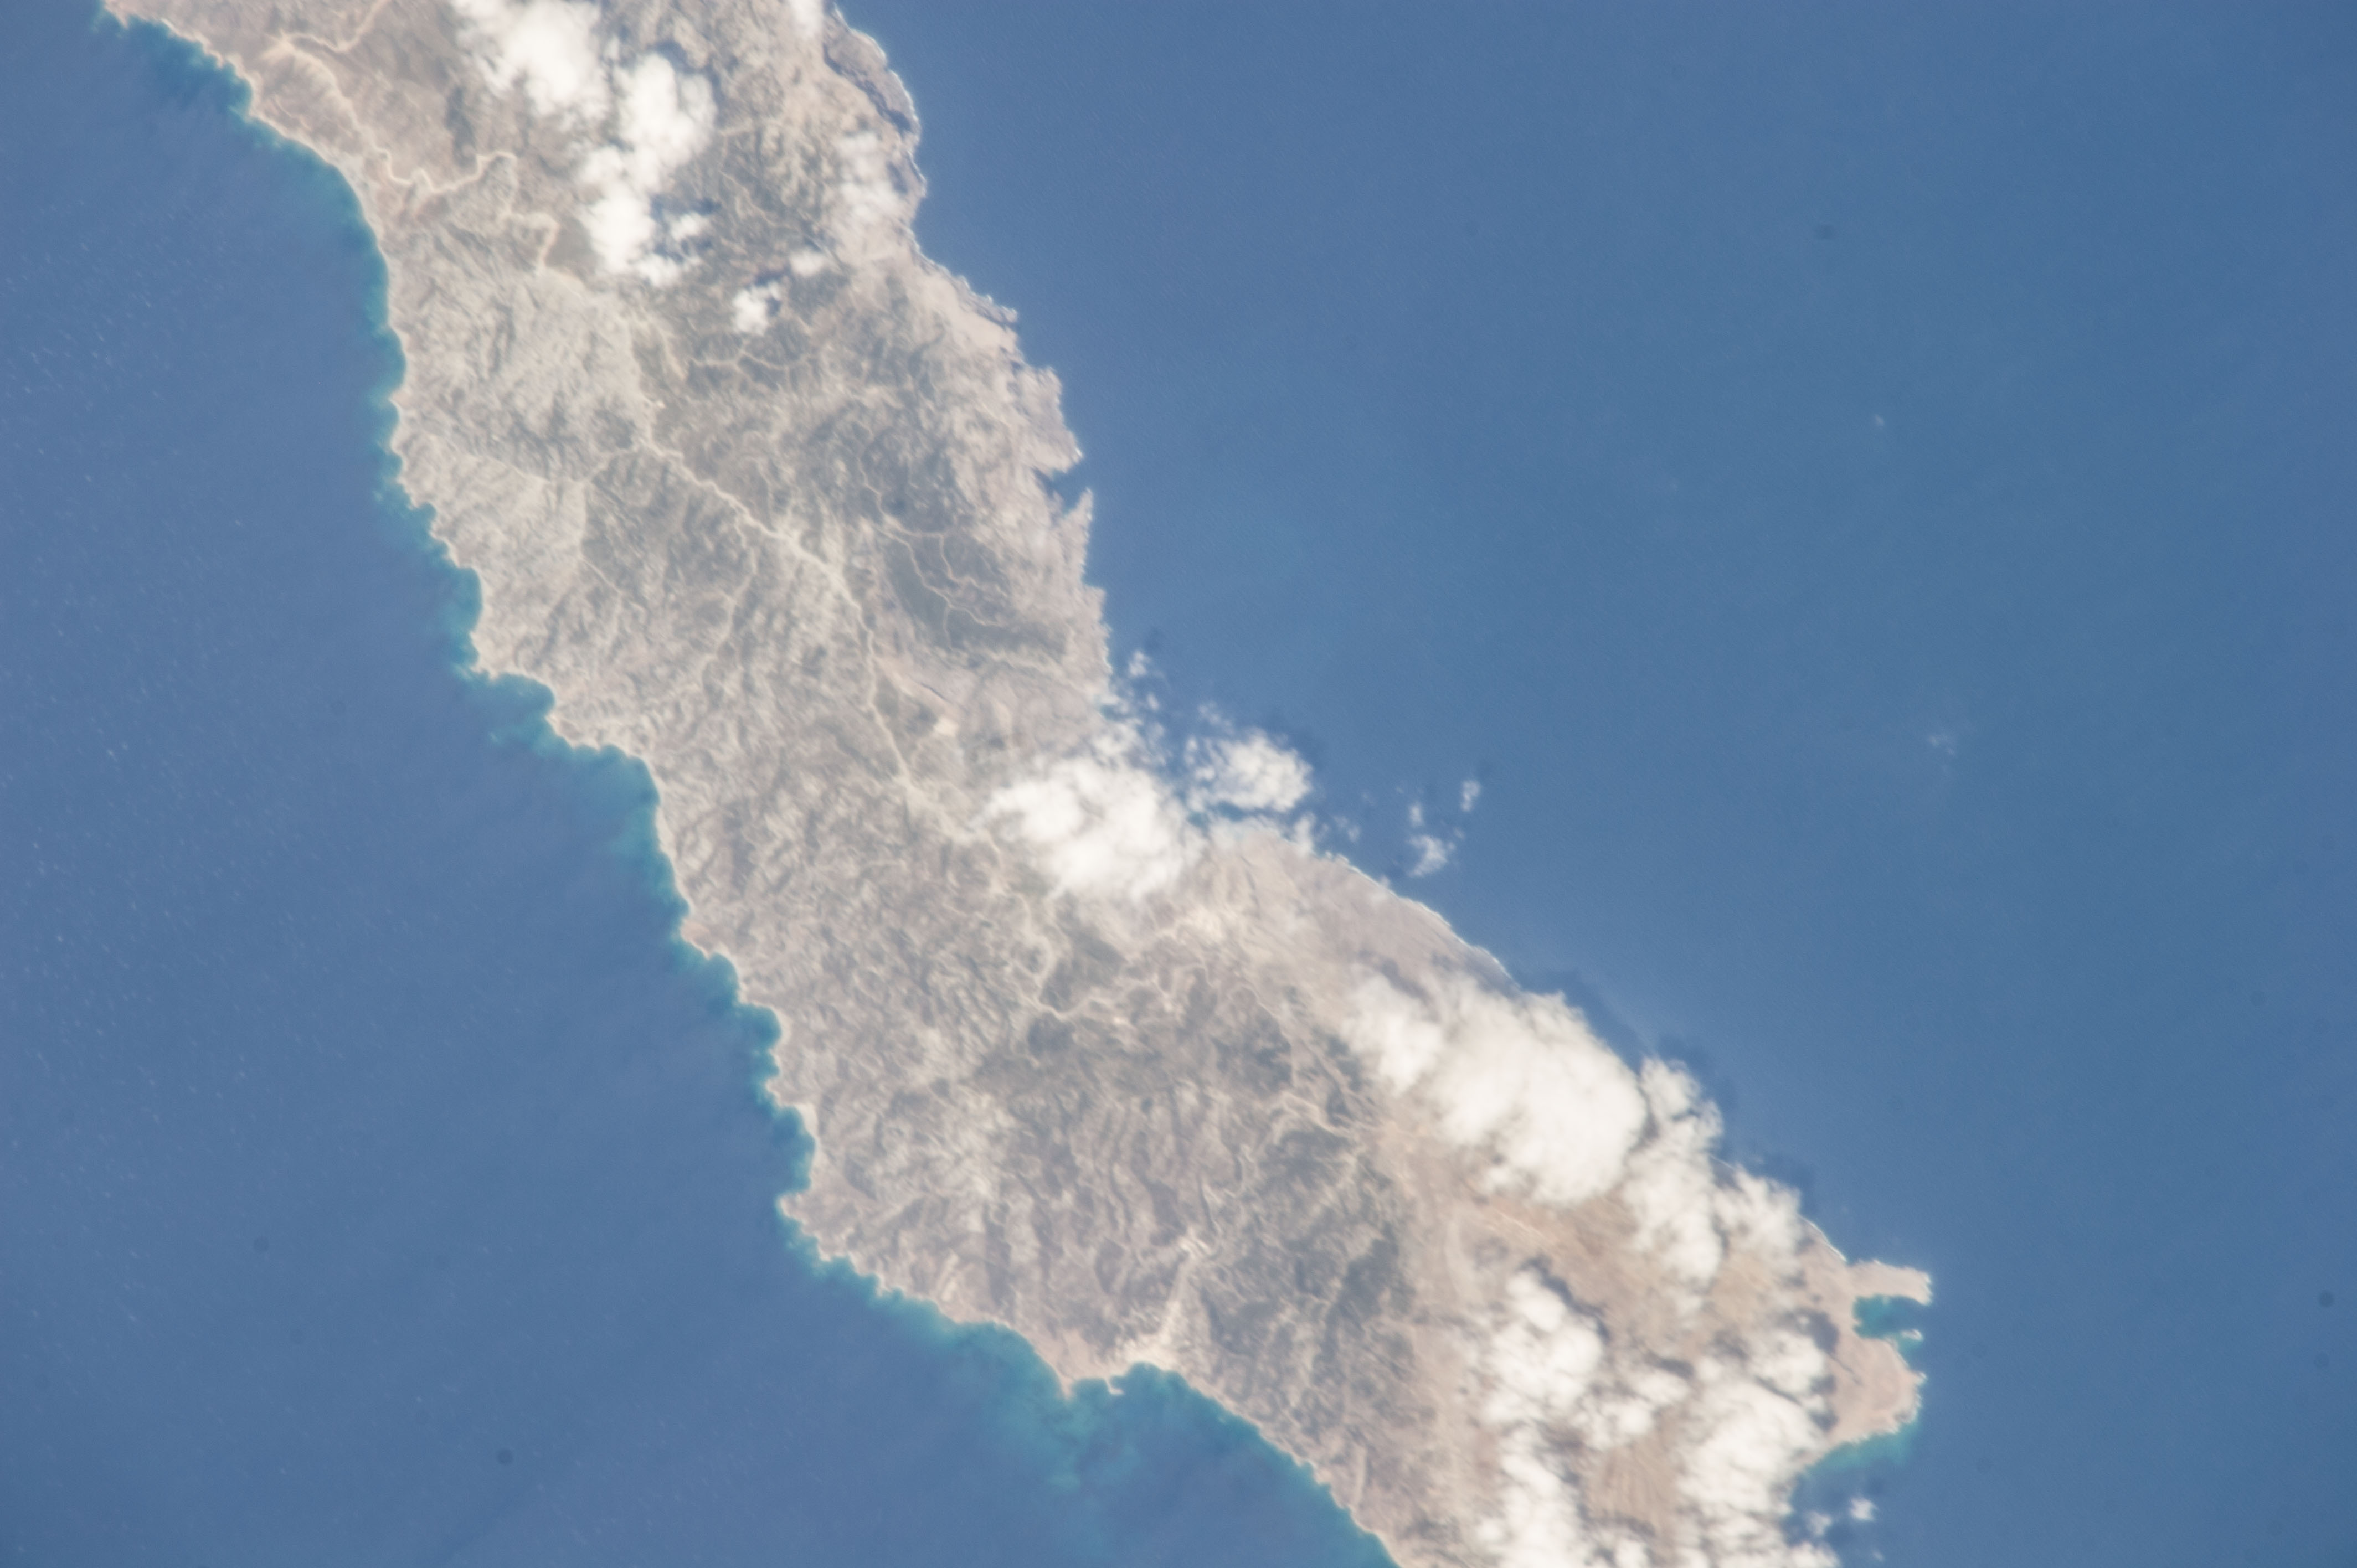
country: GREECE
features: OLYMPOS, DIAFANI, AVLONA, MOUNTAINS, MEDITERRANEAN SEA
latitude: 35.7
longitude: 27.2
